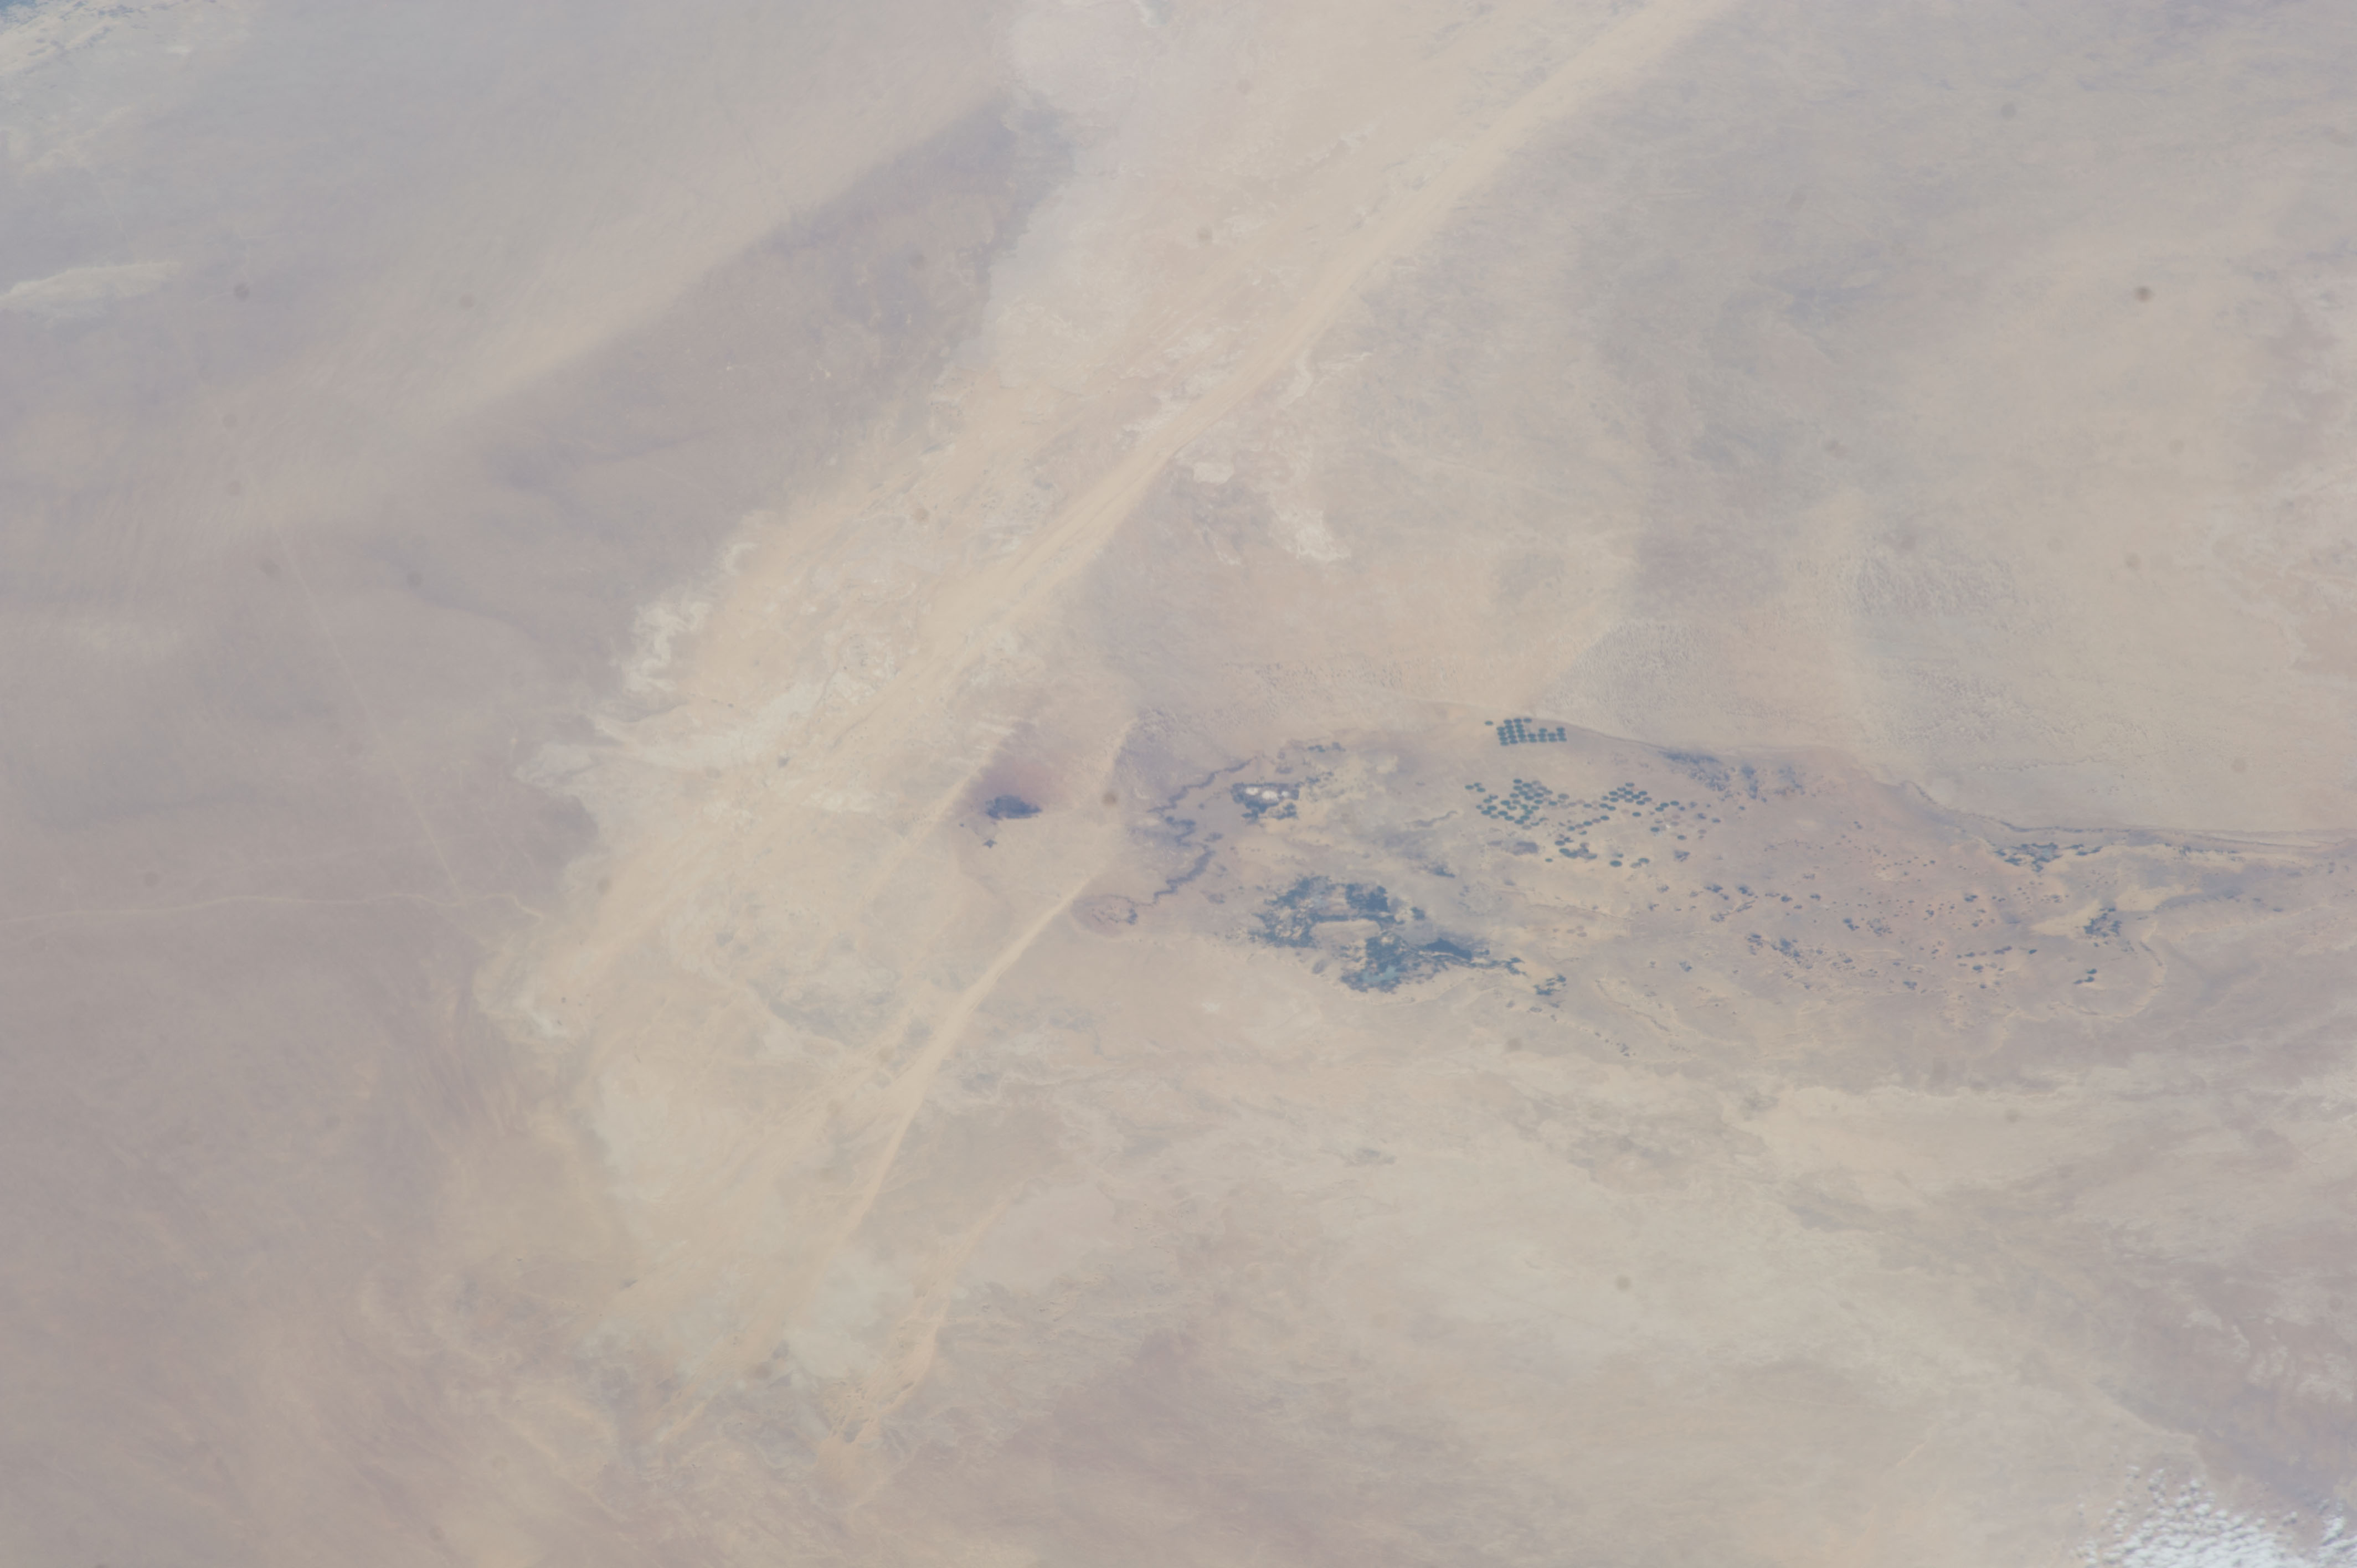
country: EGYPT
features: SAND, VEGETATION, BAHARIYA, BAWITI, AGRICULTURE
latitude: 28.3
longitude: 29.1
